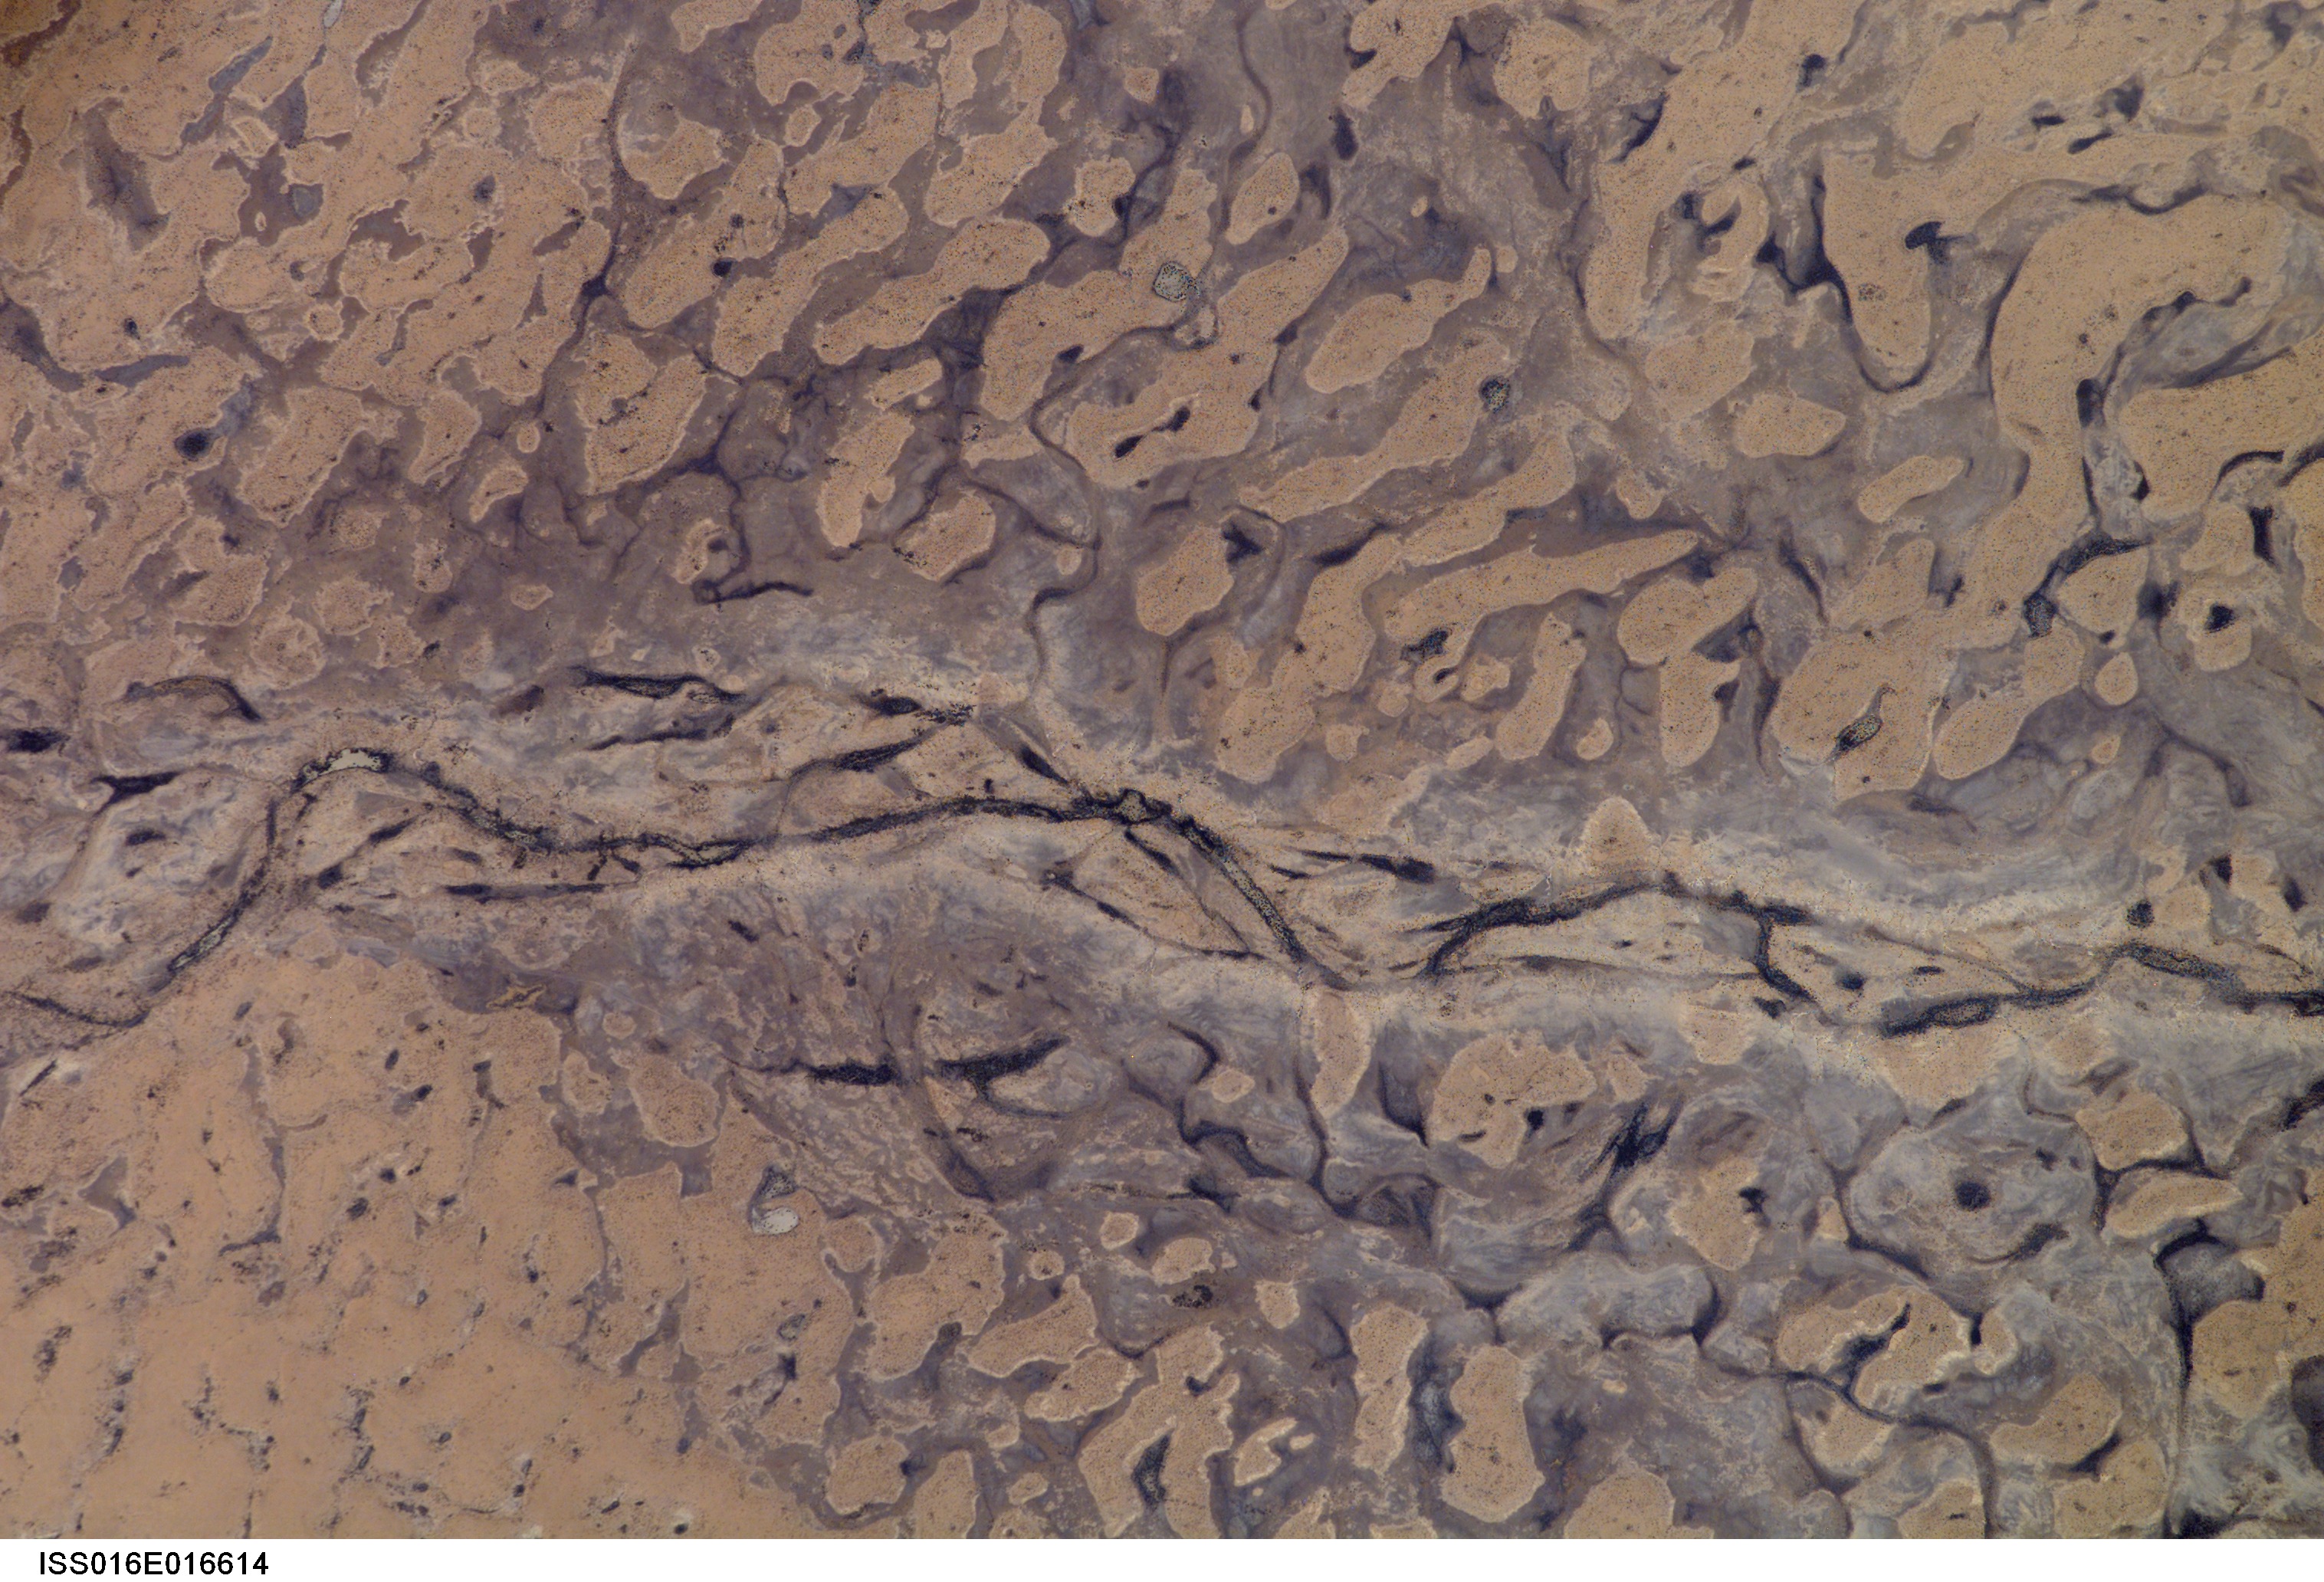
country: CHAD
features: AL GHAZAL WATERCOURSE, DUNES
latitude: 13.5
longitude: 16.1
